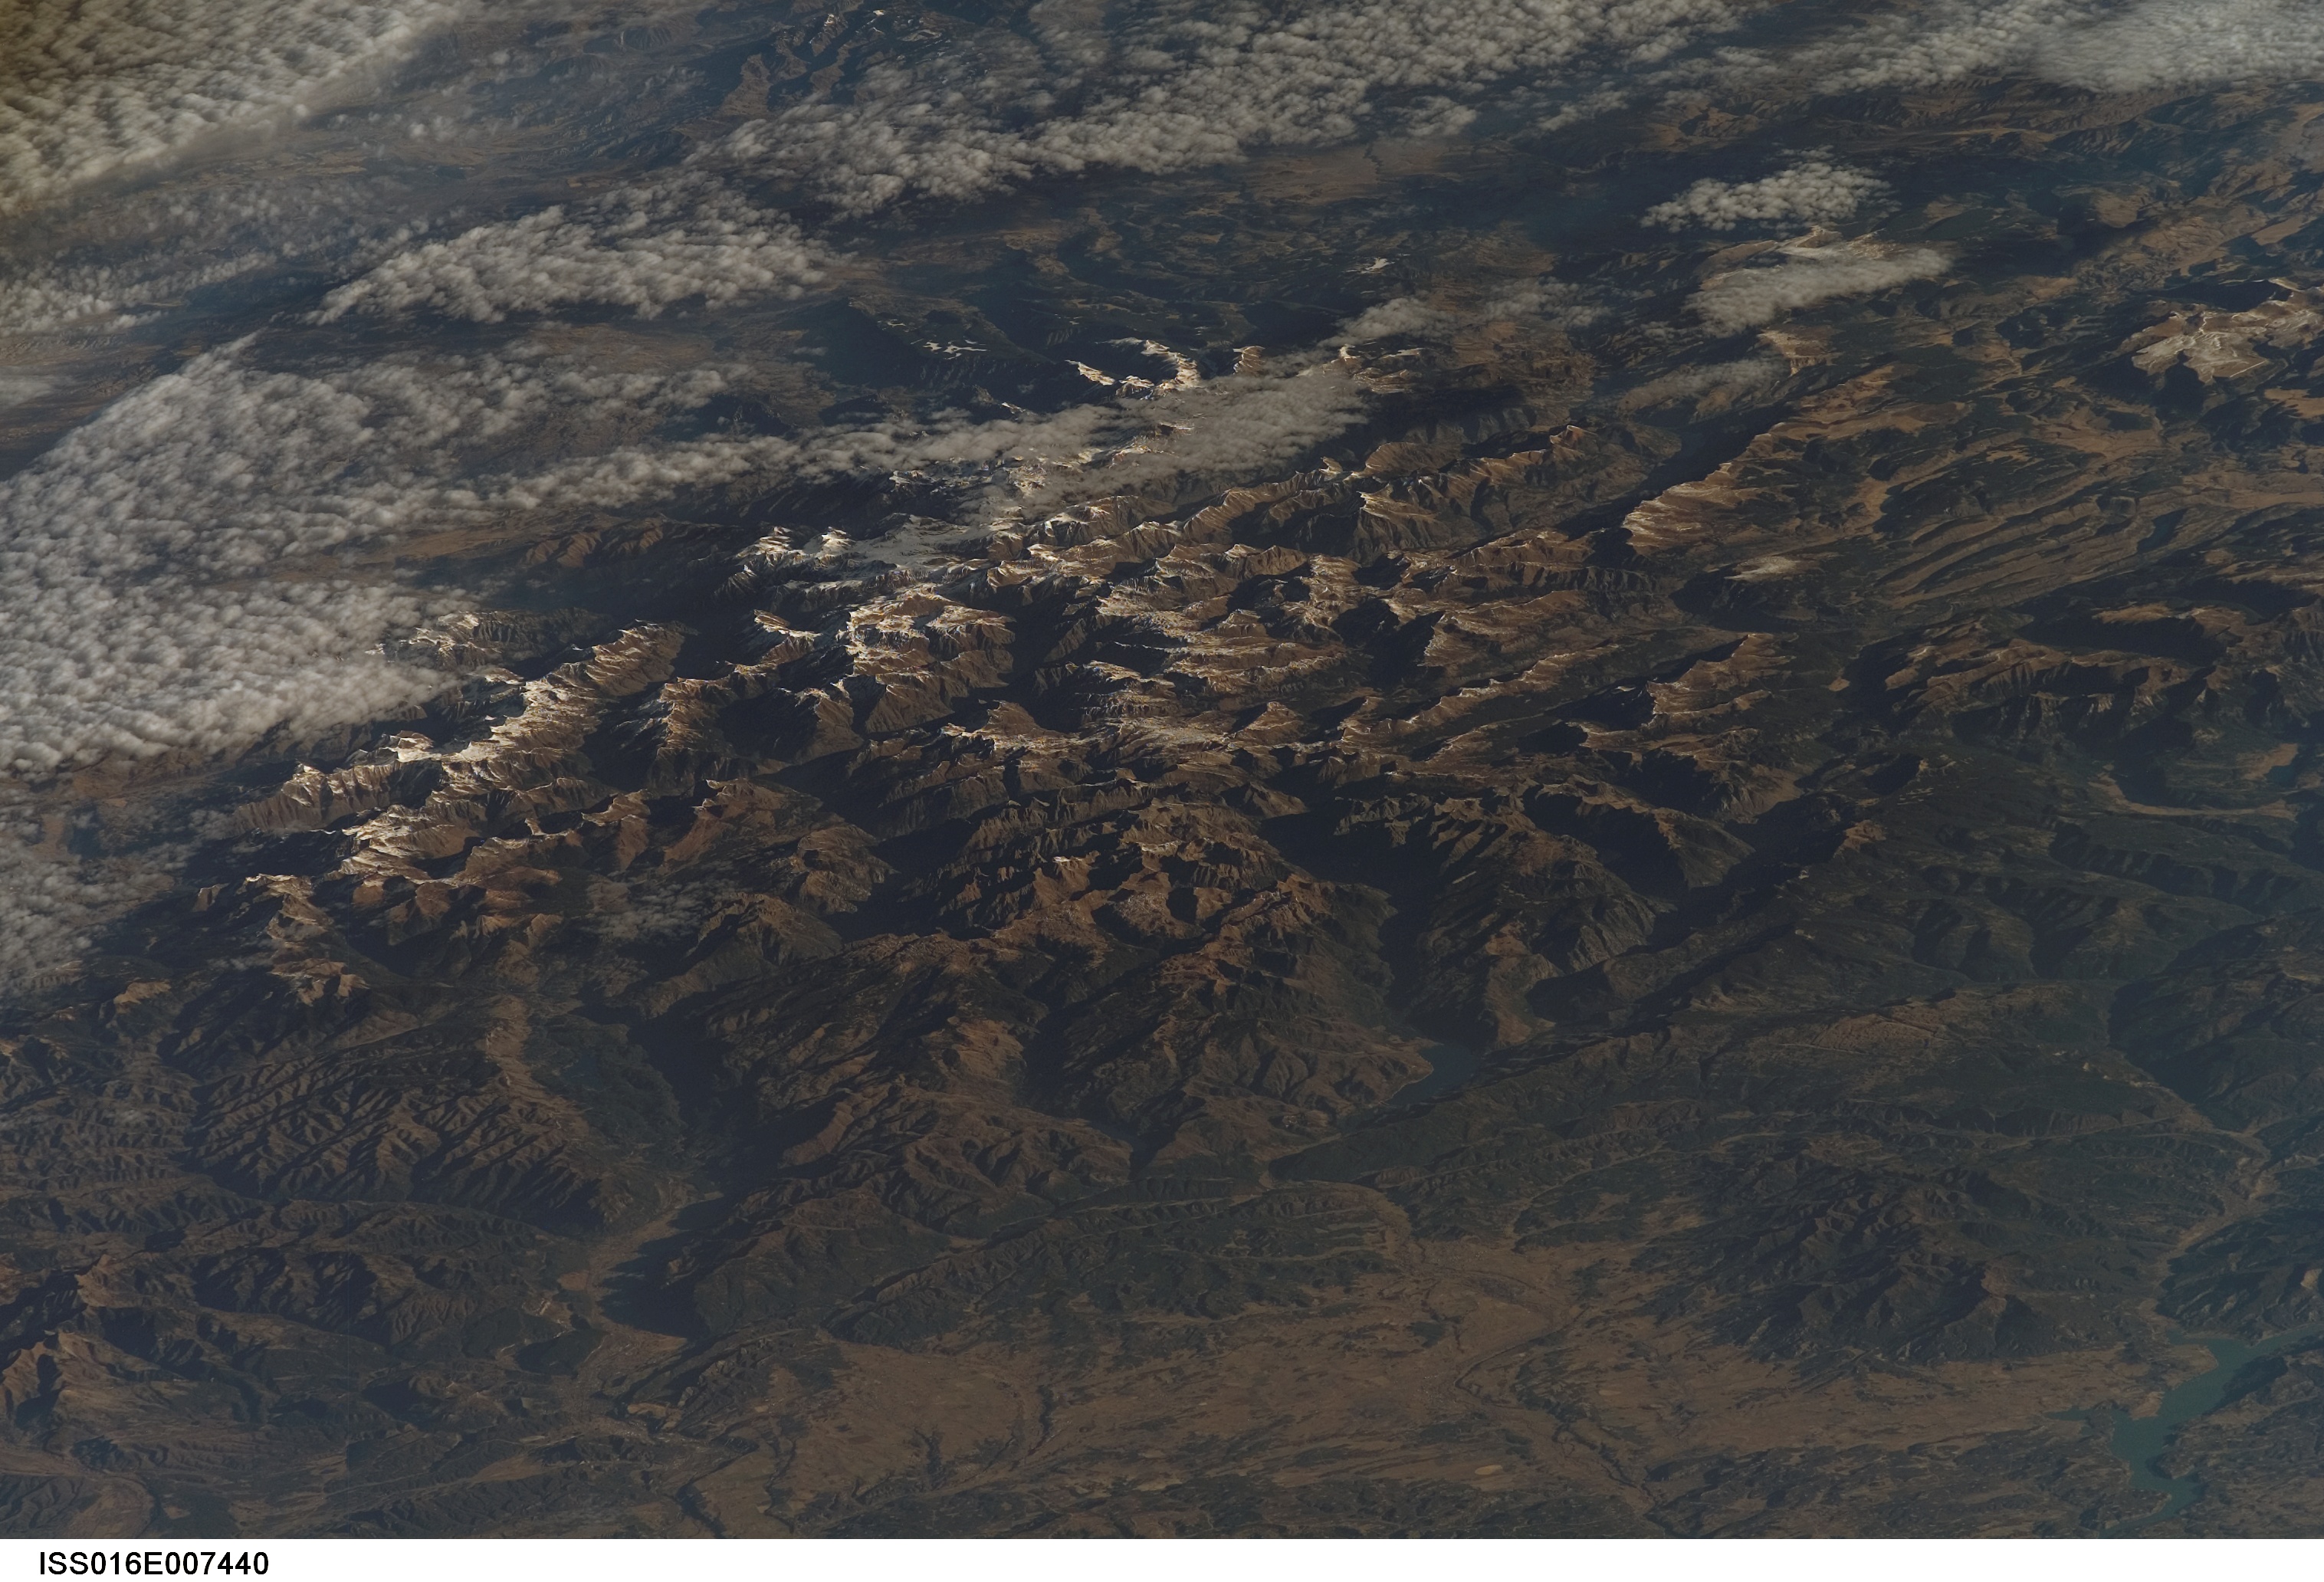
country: USA-COLORADO
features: SAN JUAN MTS., DURANGO
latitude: 37.8
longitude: -107.5
